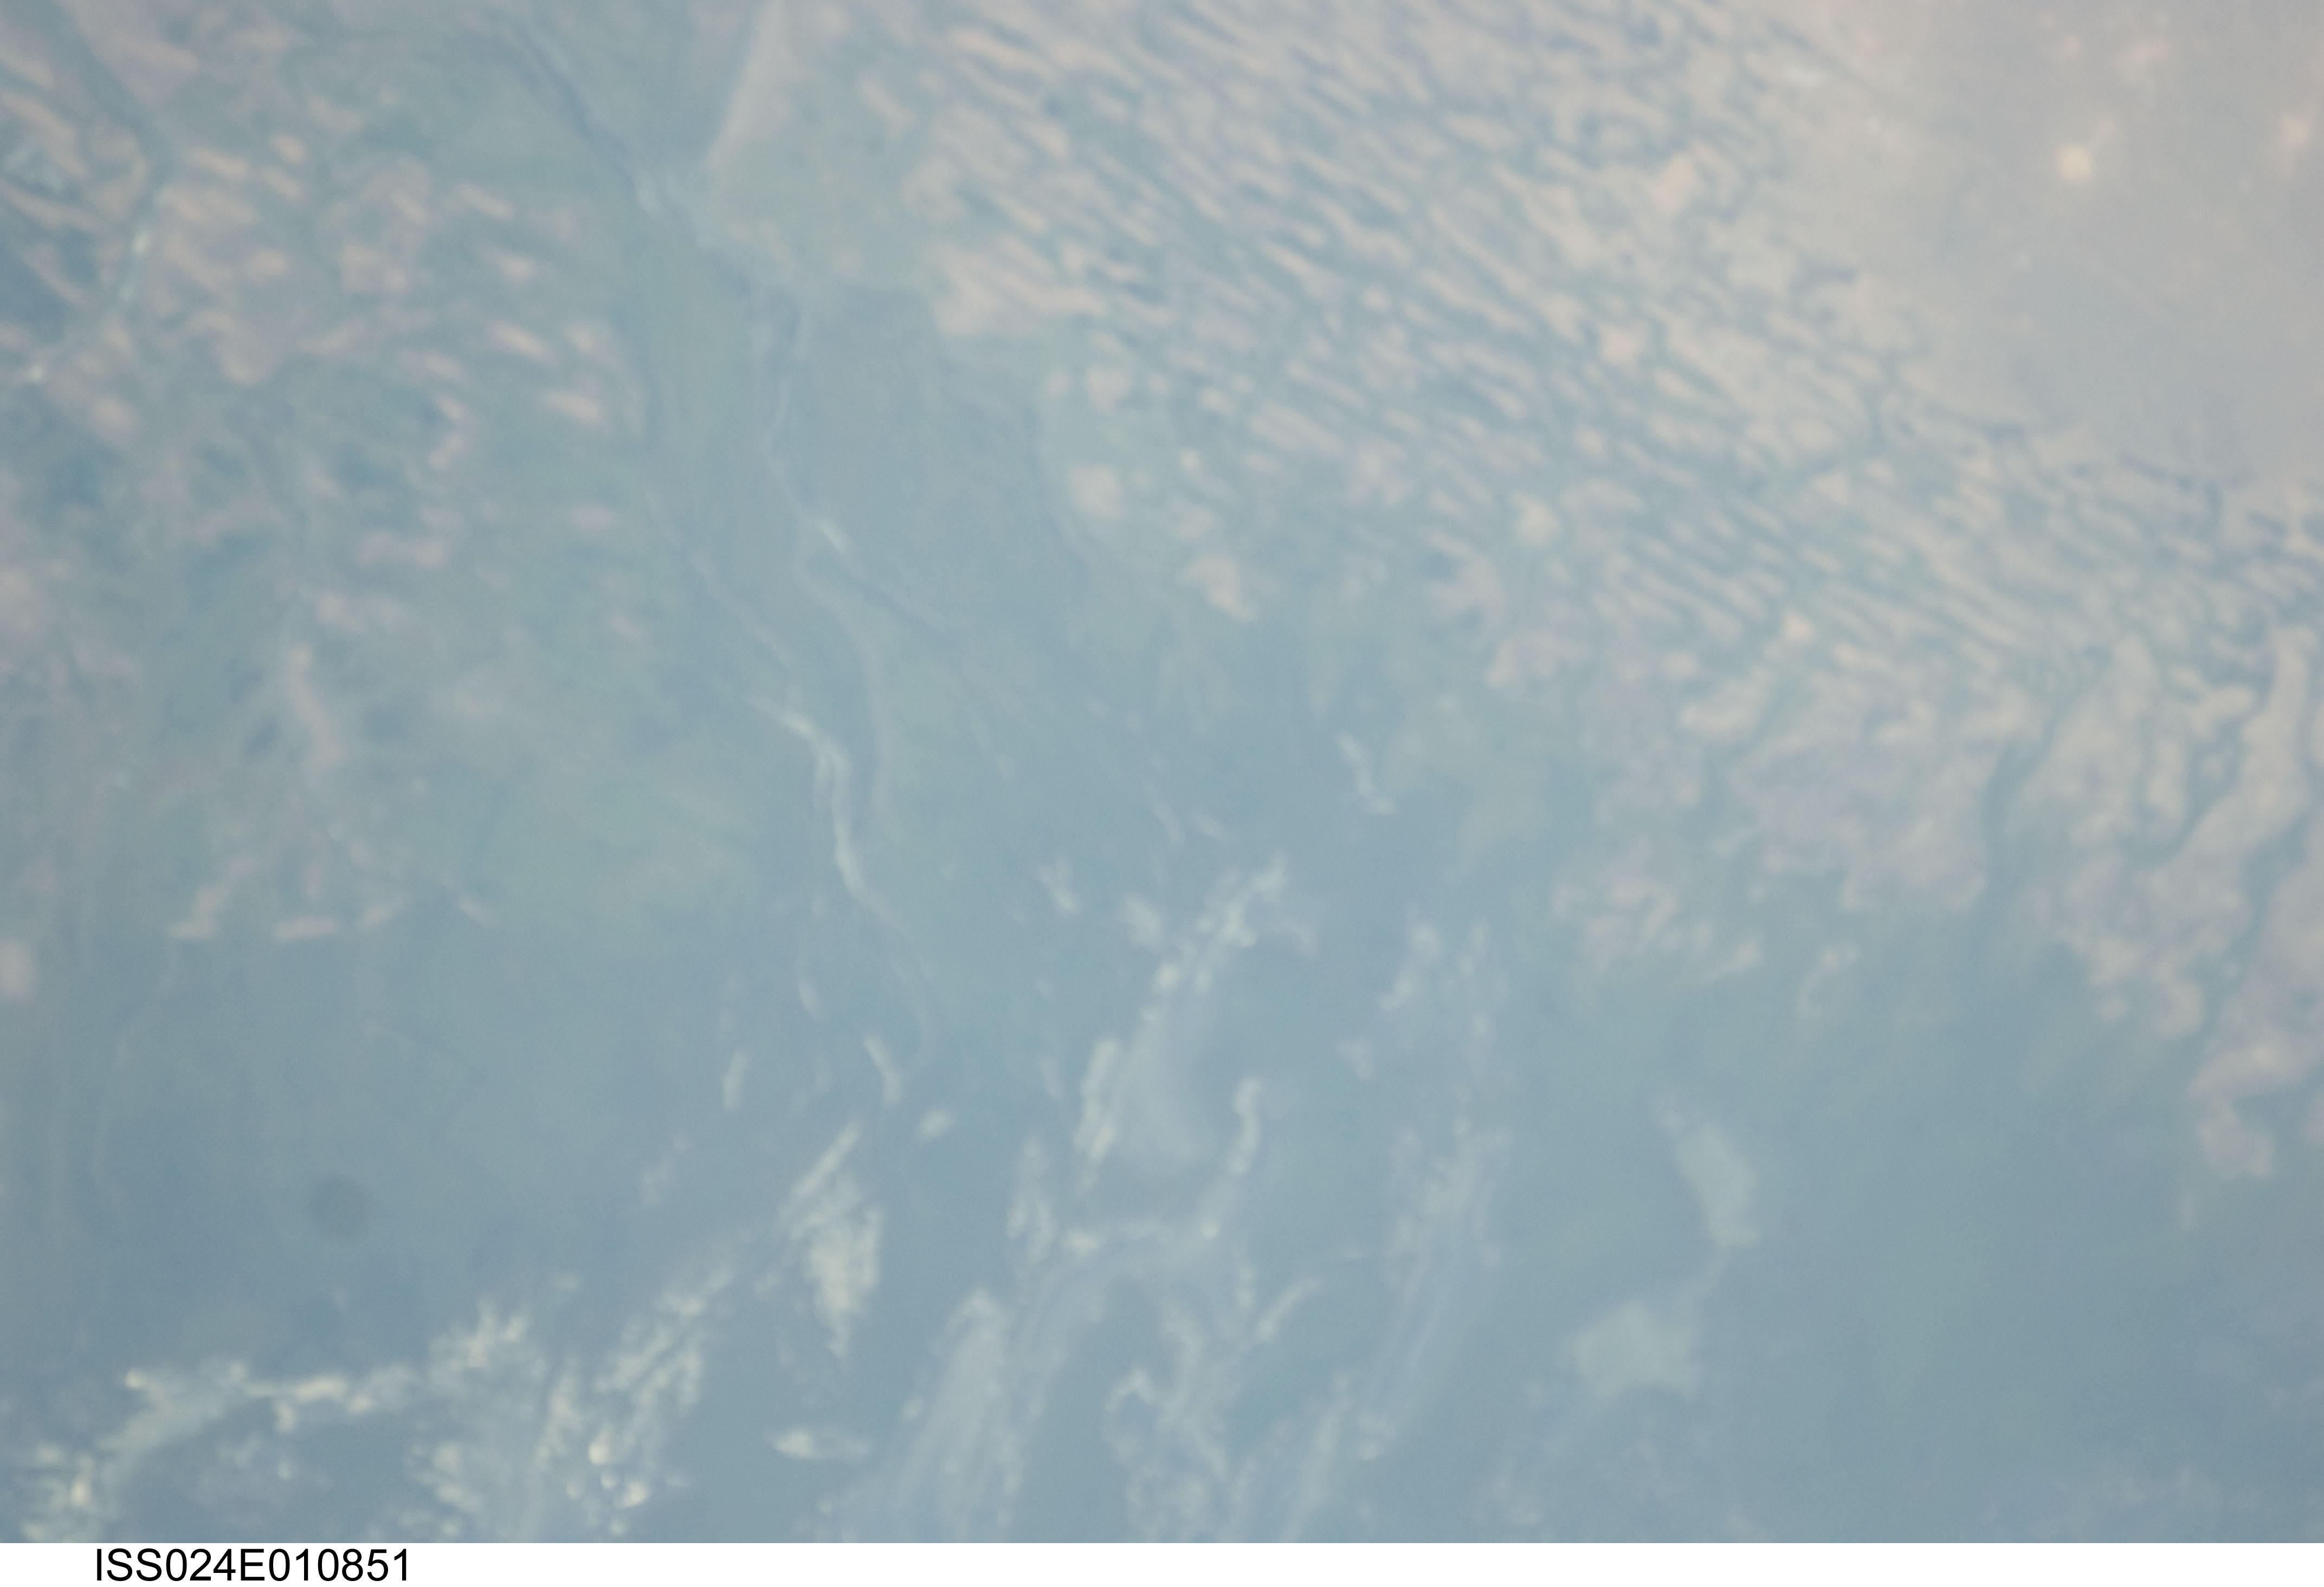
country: KAZAKHSTAN
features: EASTERN EDGE OF THE VOLGA DELTA, DUNES, LAKES, SOFT
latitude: 46.5
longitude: 49.1
